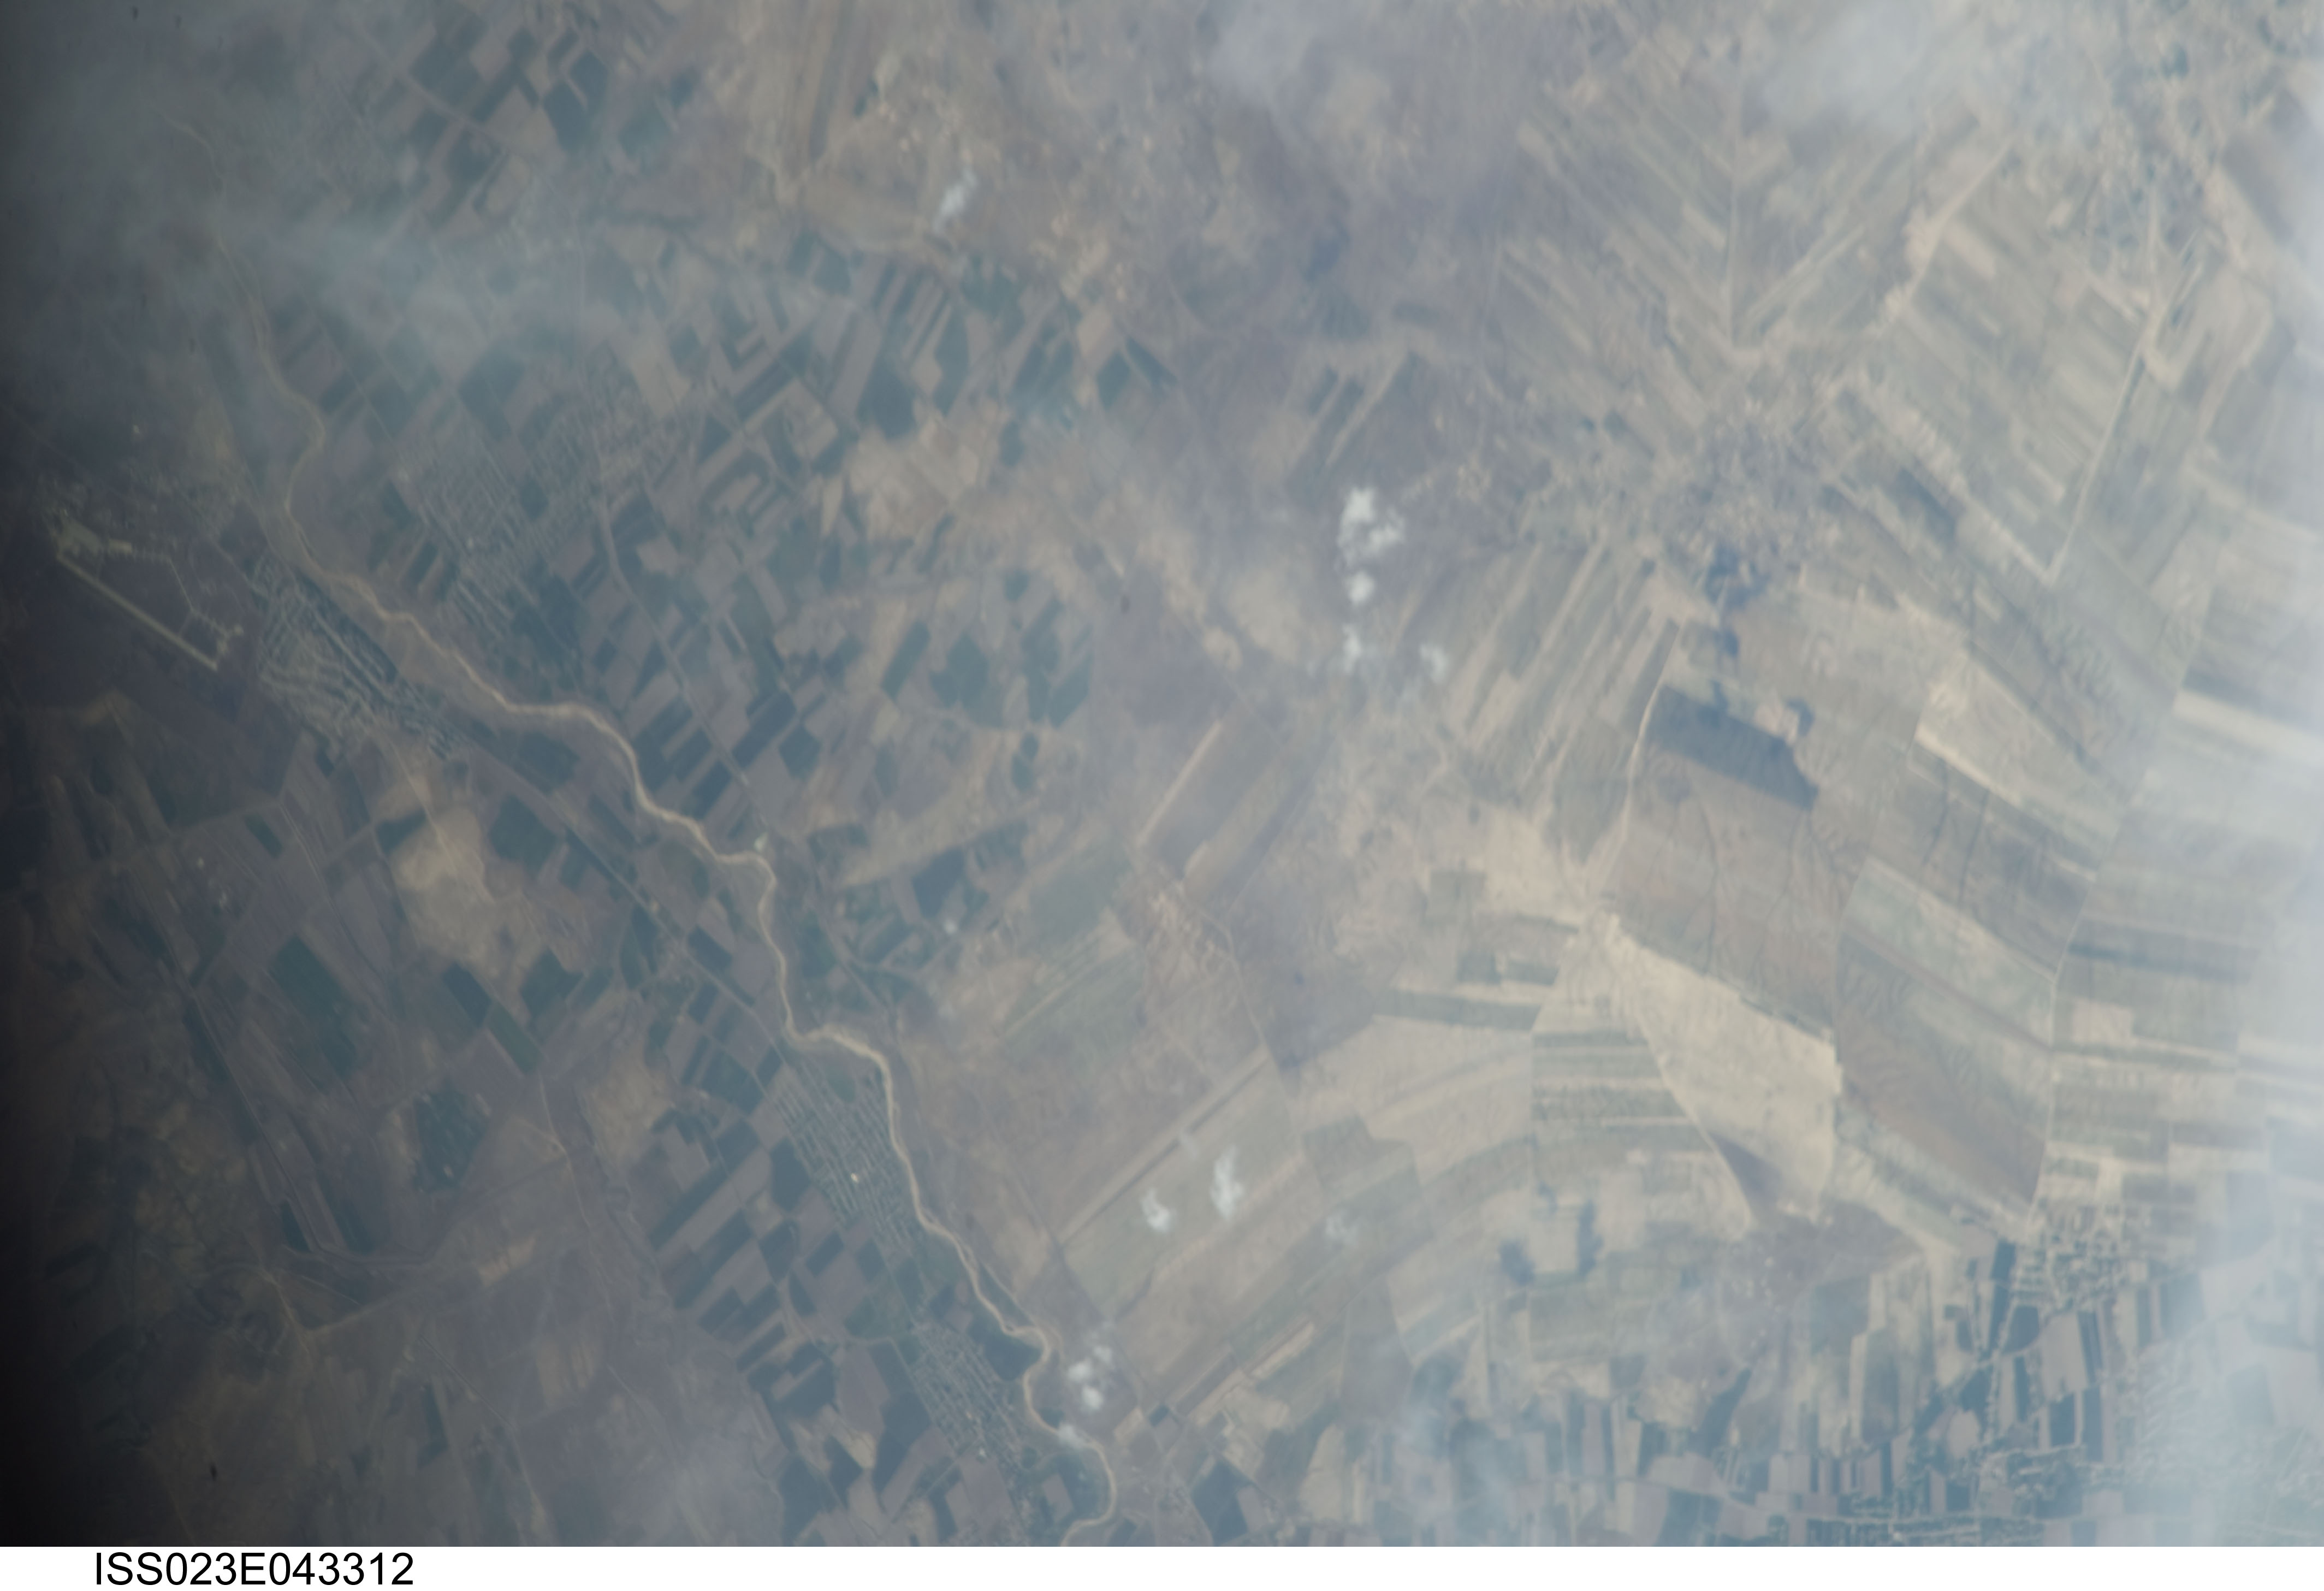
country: UZBEKISTAN
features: KARSHI KHANABAD, KASHKA R., AGR.
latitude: 38.9
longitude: 66.1
